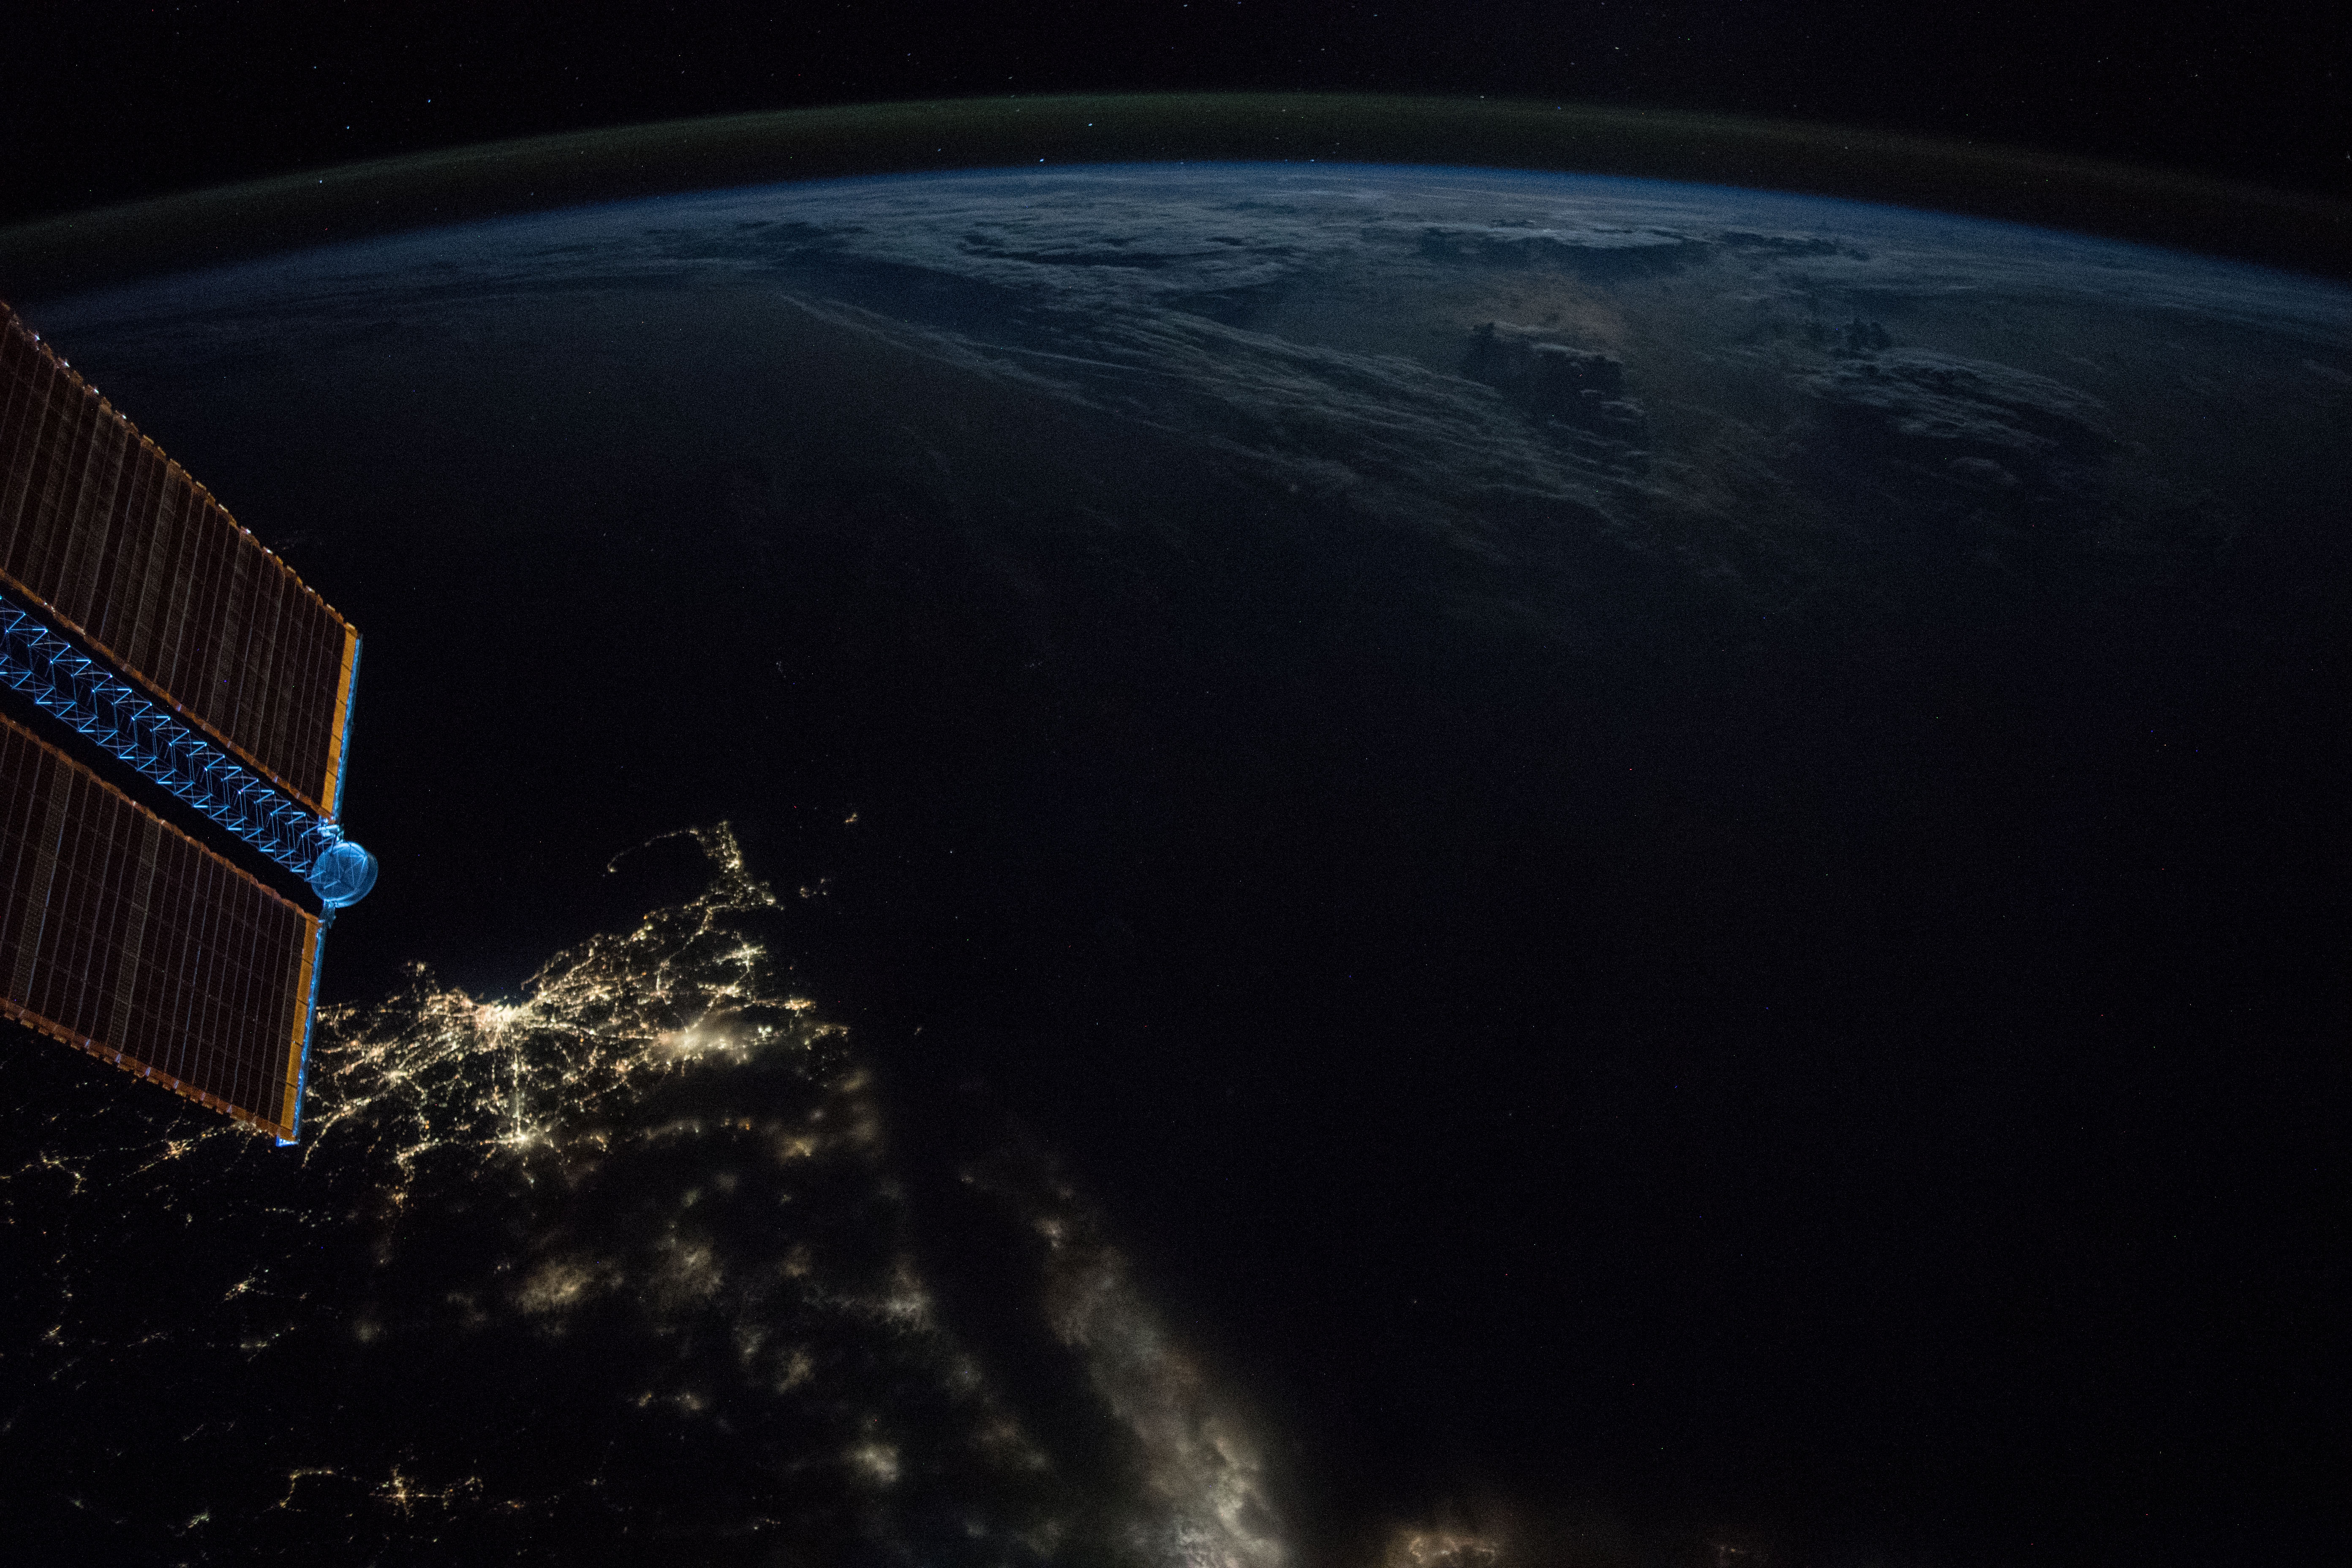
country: ATLANTIC OCEAN
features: LONG ISLAND, BOSTON CITY, RHODE ISLAND, CAPE COD BAY, BLOCK ISLAND, NEW BEDFORD CITY, BUZZARDS BAY, PROVIDENCE CITY, EARTH LIMB, NIGHT
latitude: 40.1
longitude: -70.5
